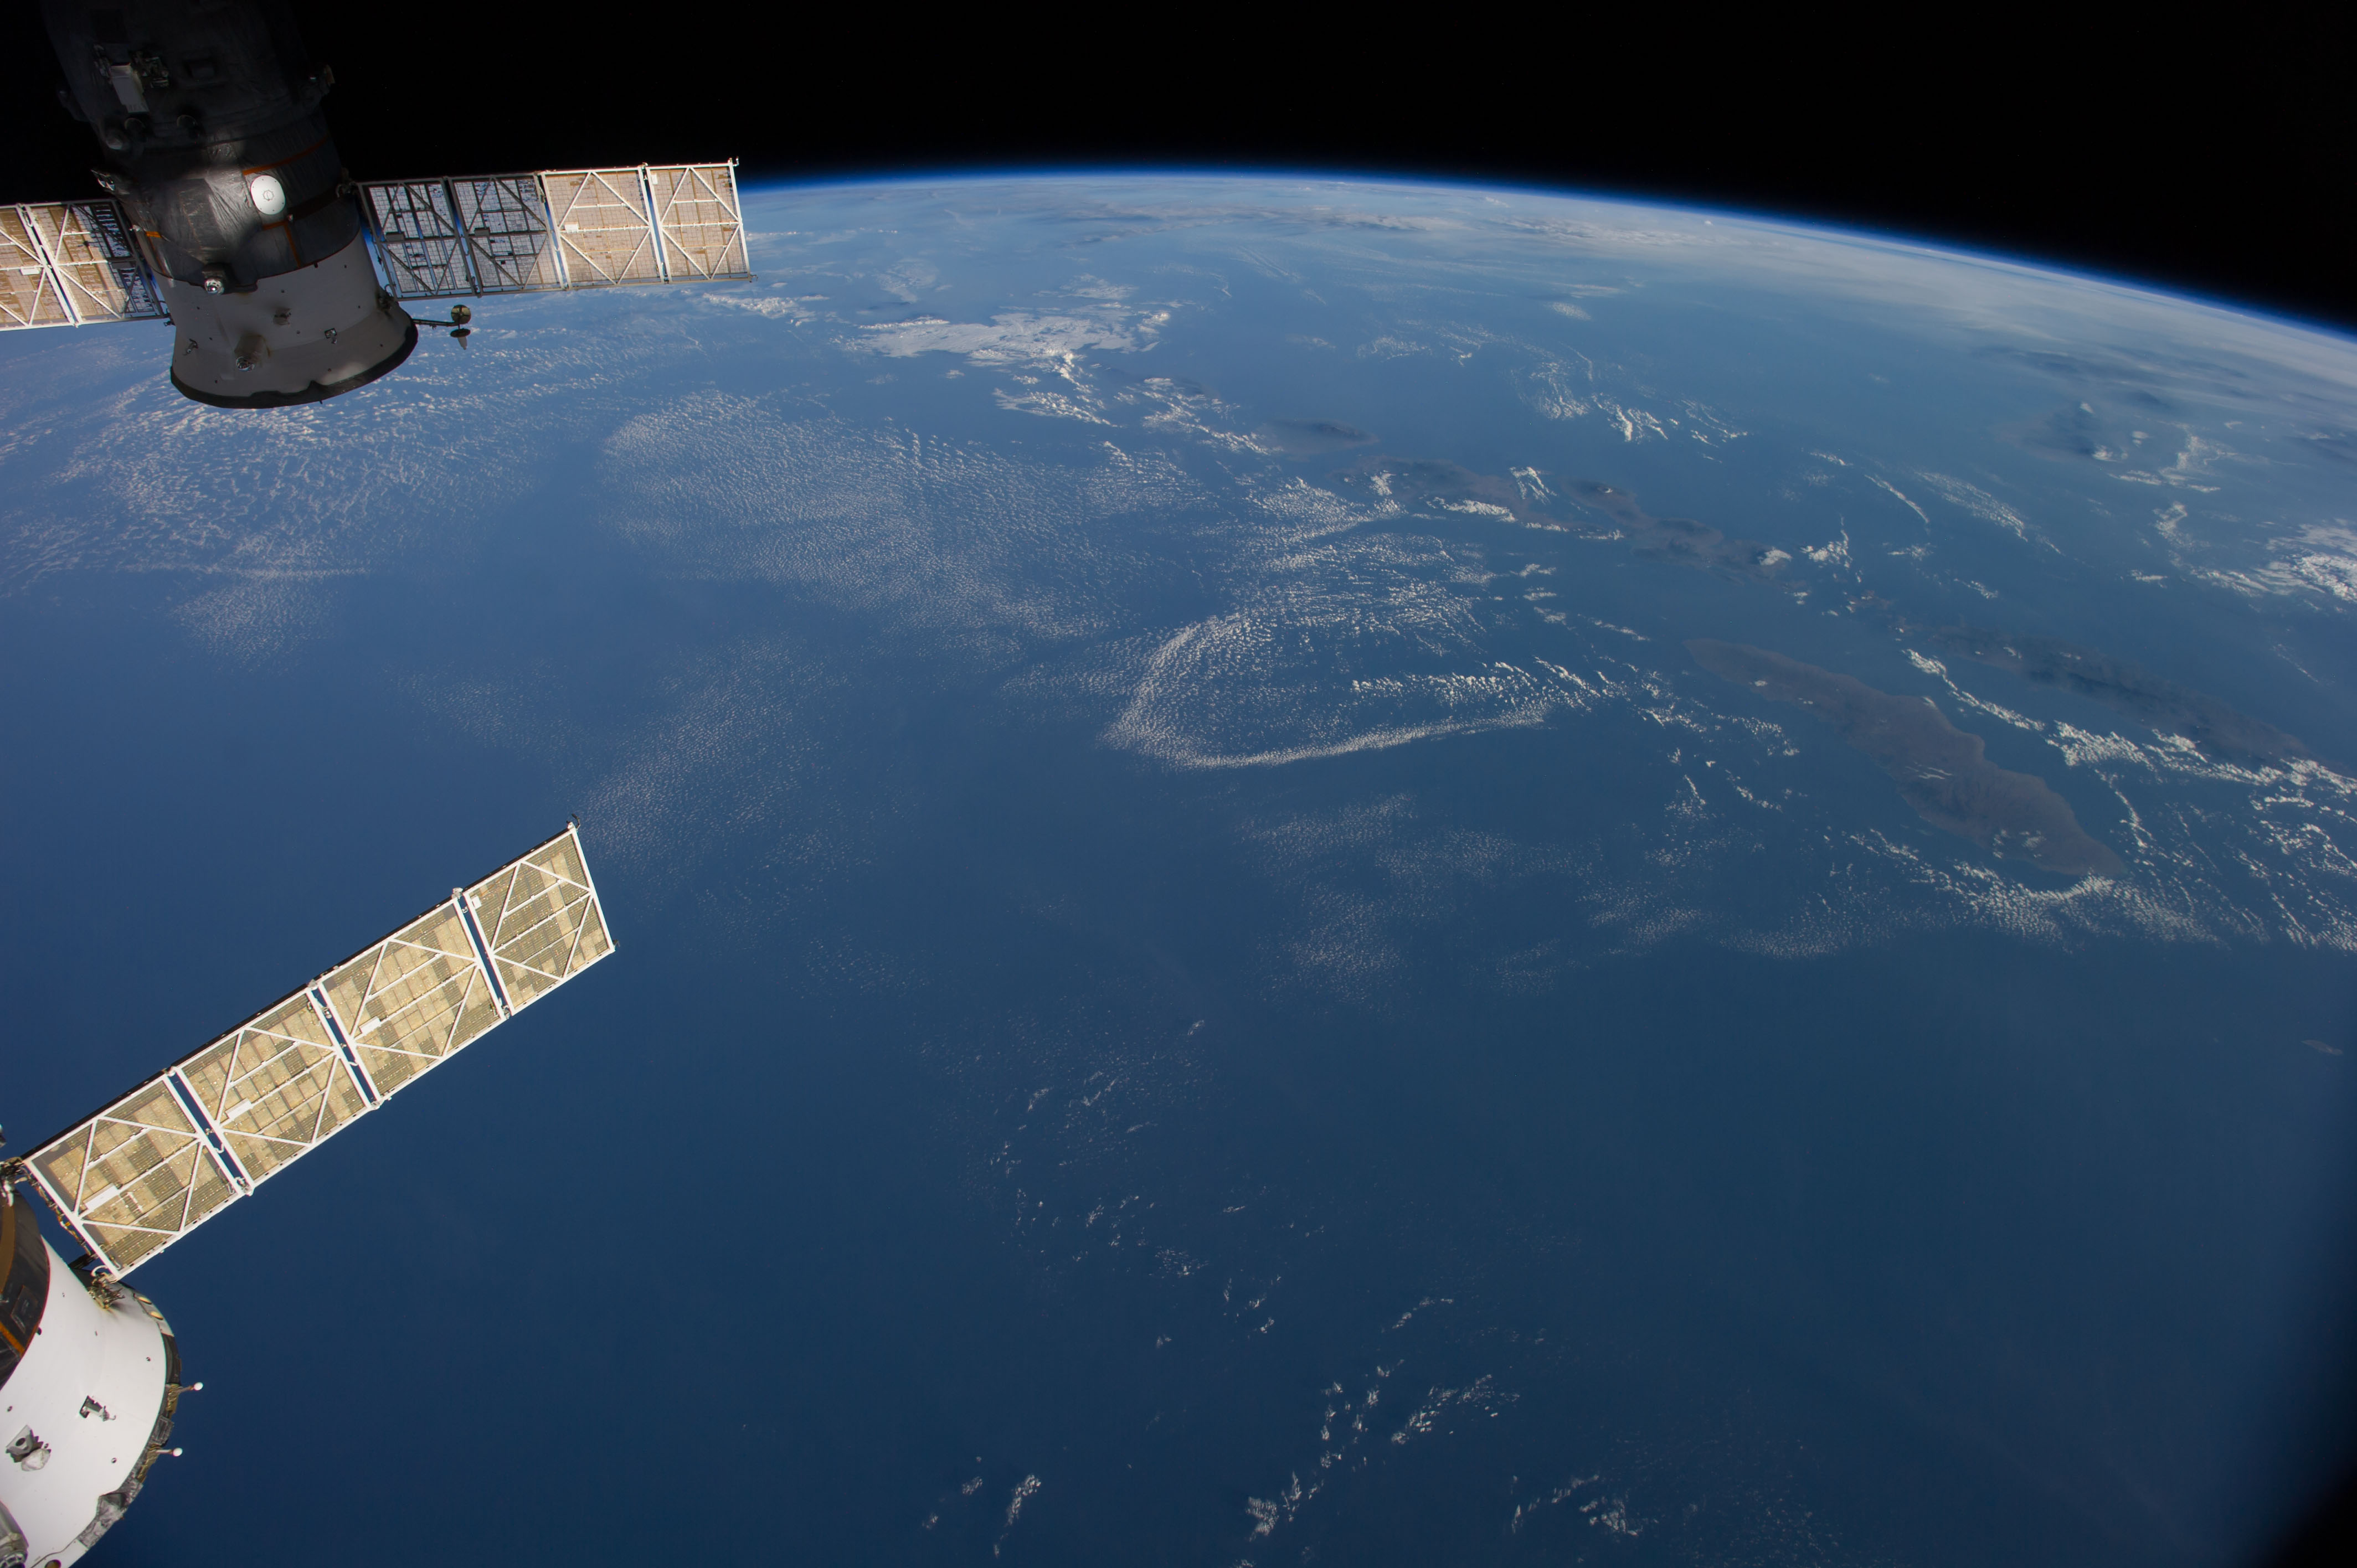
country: AUSTRALIA-WA
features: JAVA S., BALI S., FLORES S., W. NUSA TENGGARA, ATMOSPHERIC LIMB
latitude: -11.5
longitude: 116.5
